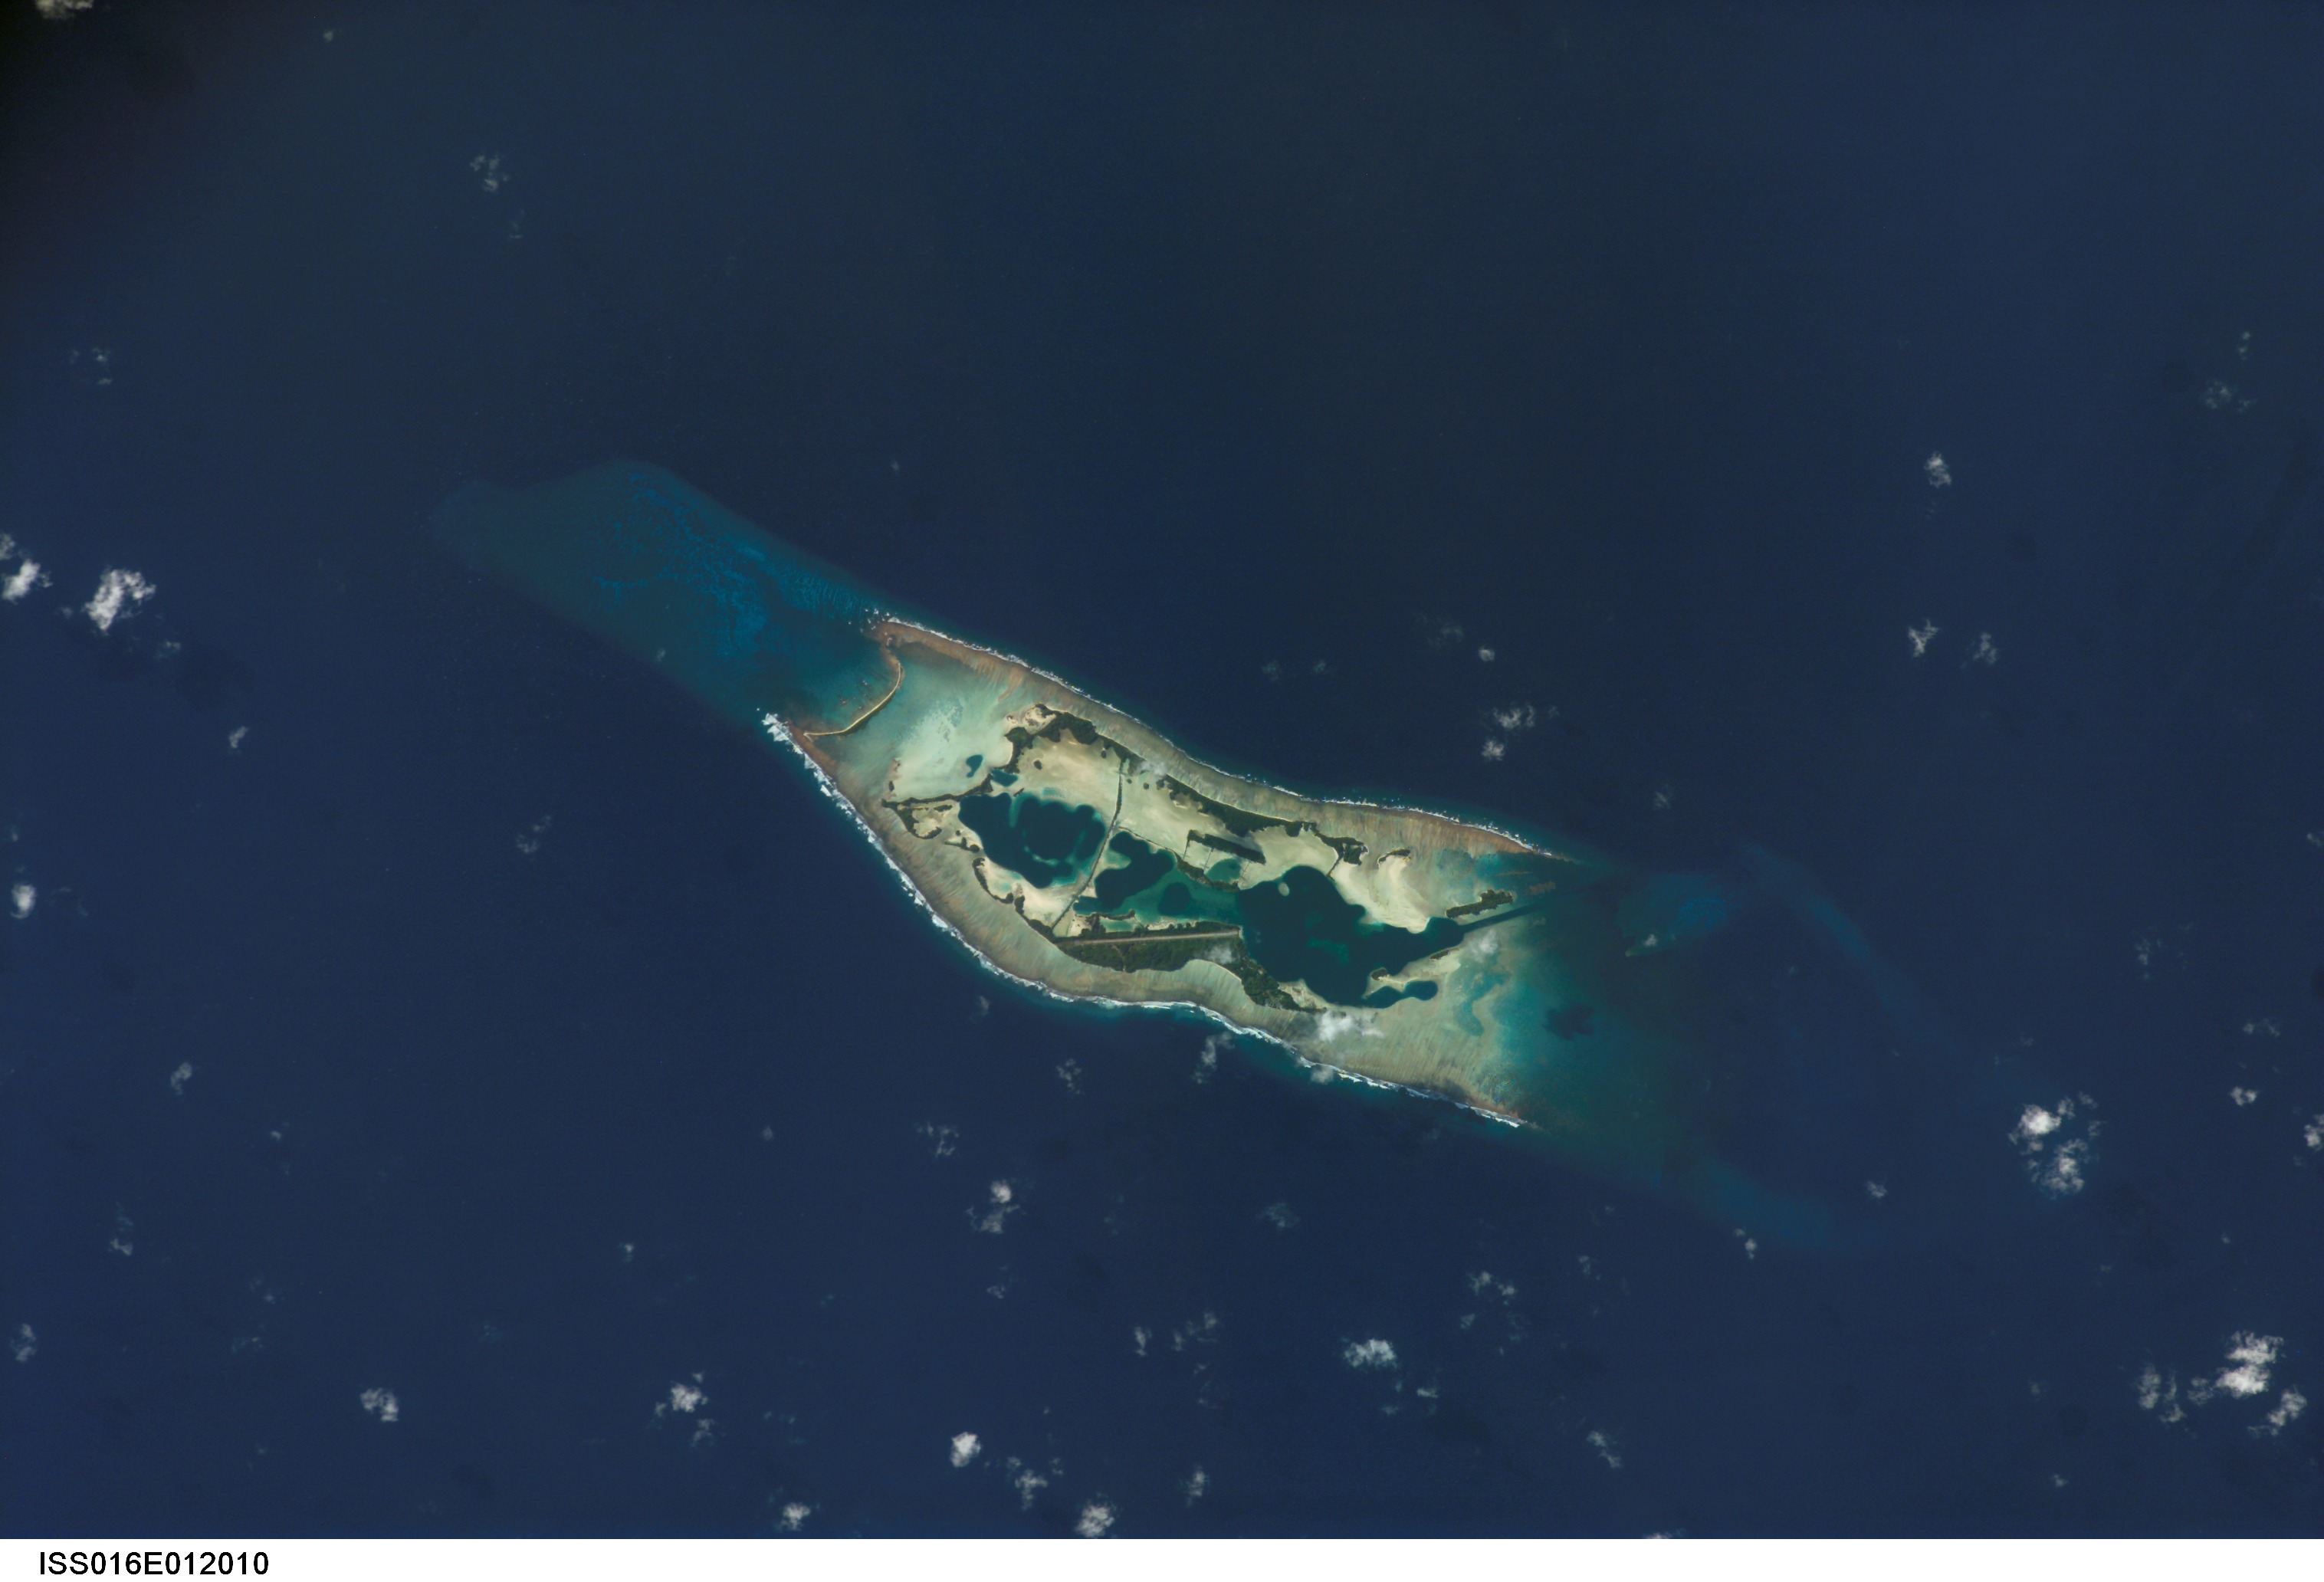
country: KIRIBATI
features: PALMYRA I., REEFS, LAG.
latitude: 5.9
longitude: -162.1
